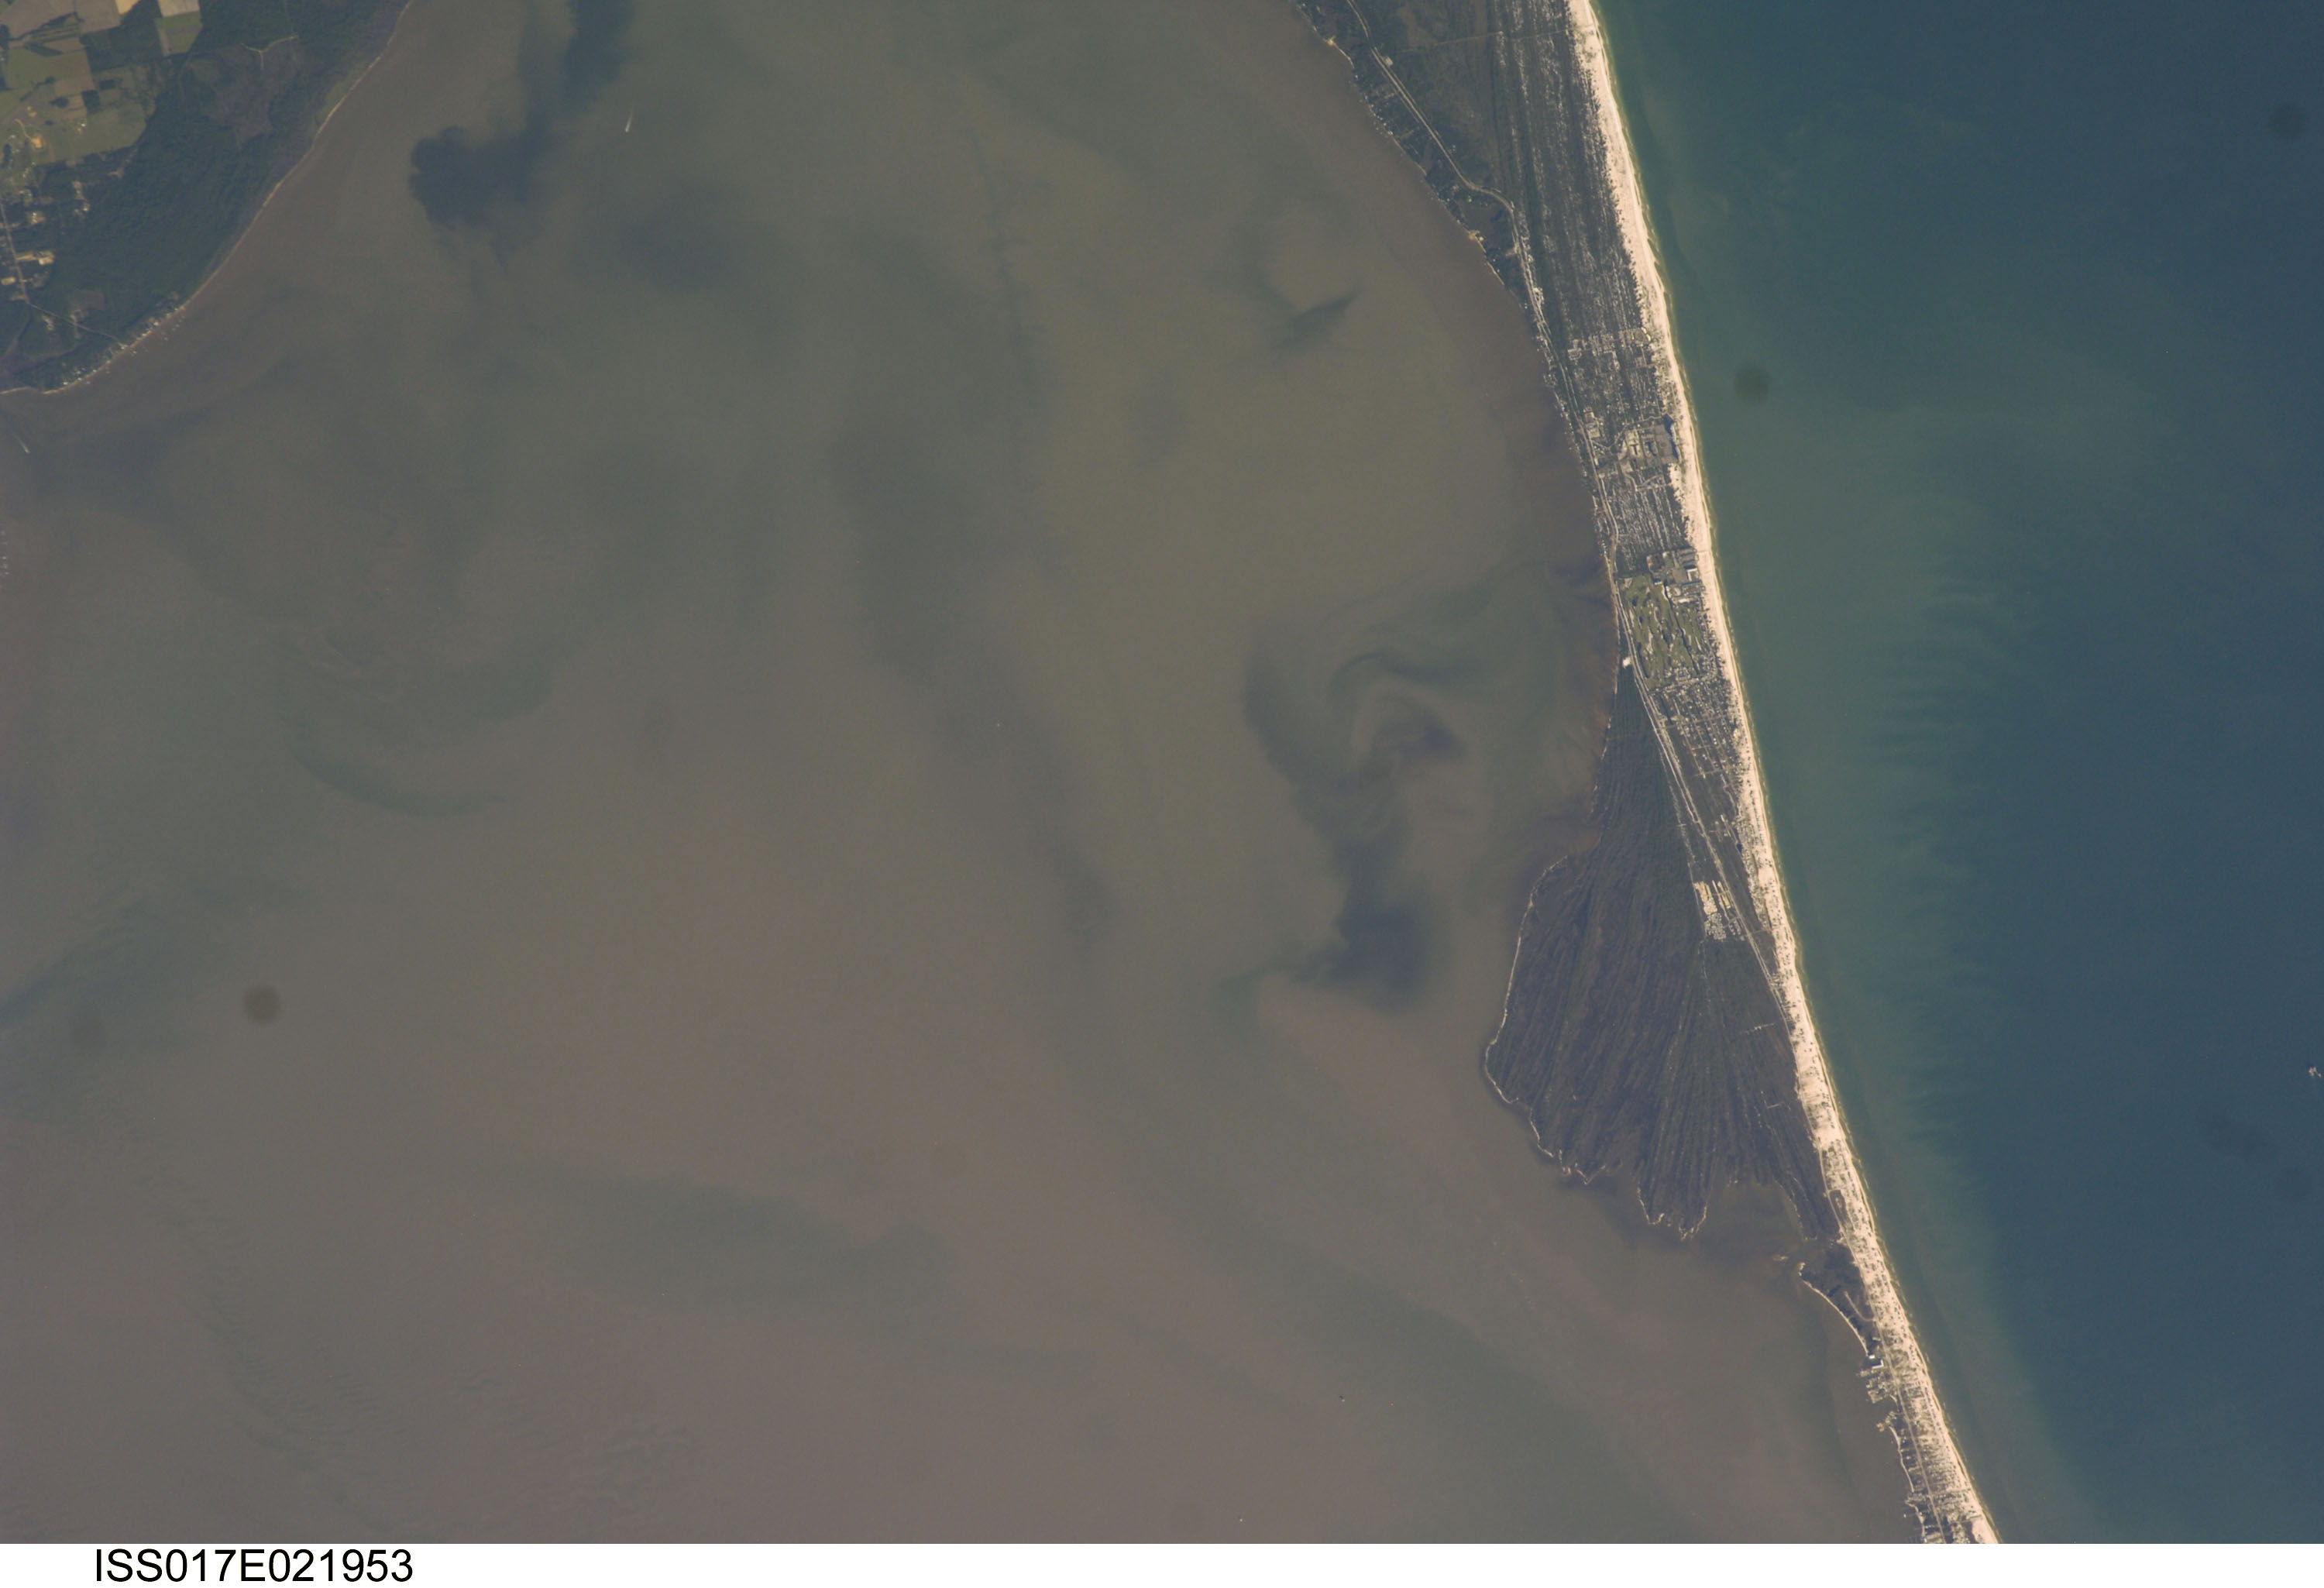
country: USA-ALABAMA
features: BON SECOUR BAY, PALMETTO BEACH
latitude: 30.3
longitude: -87.9
